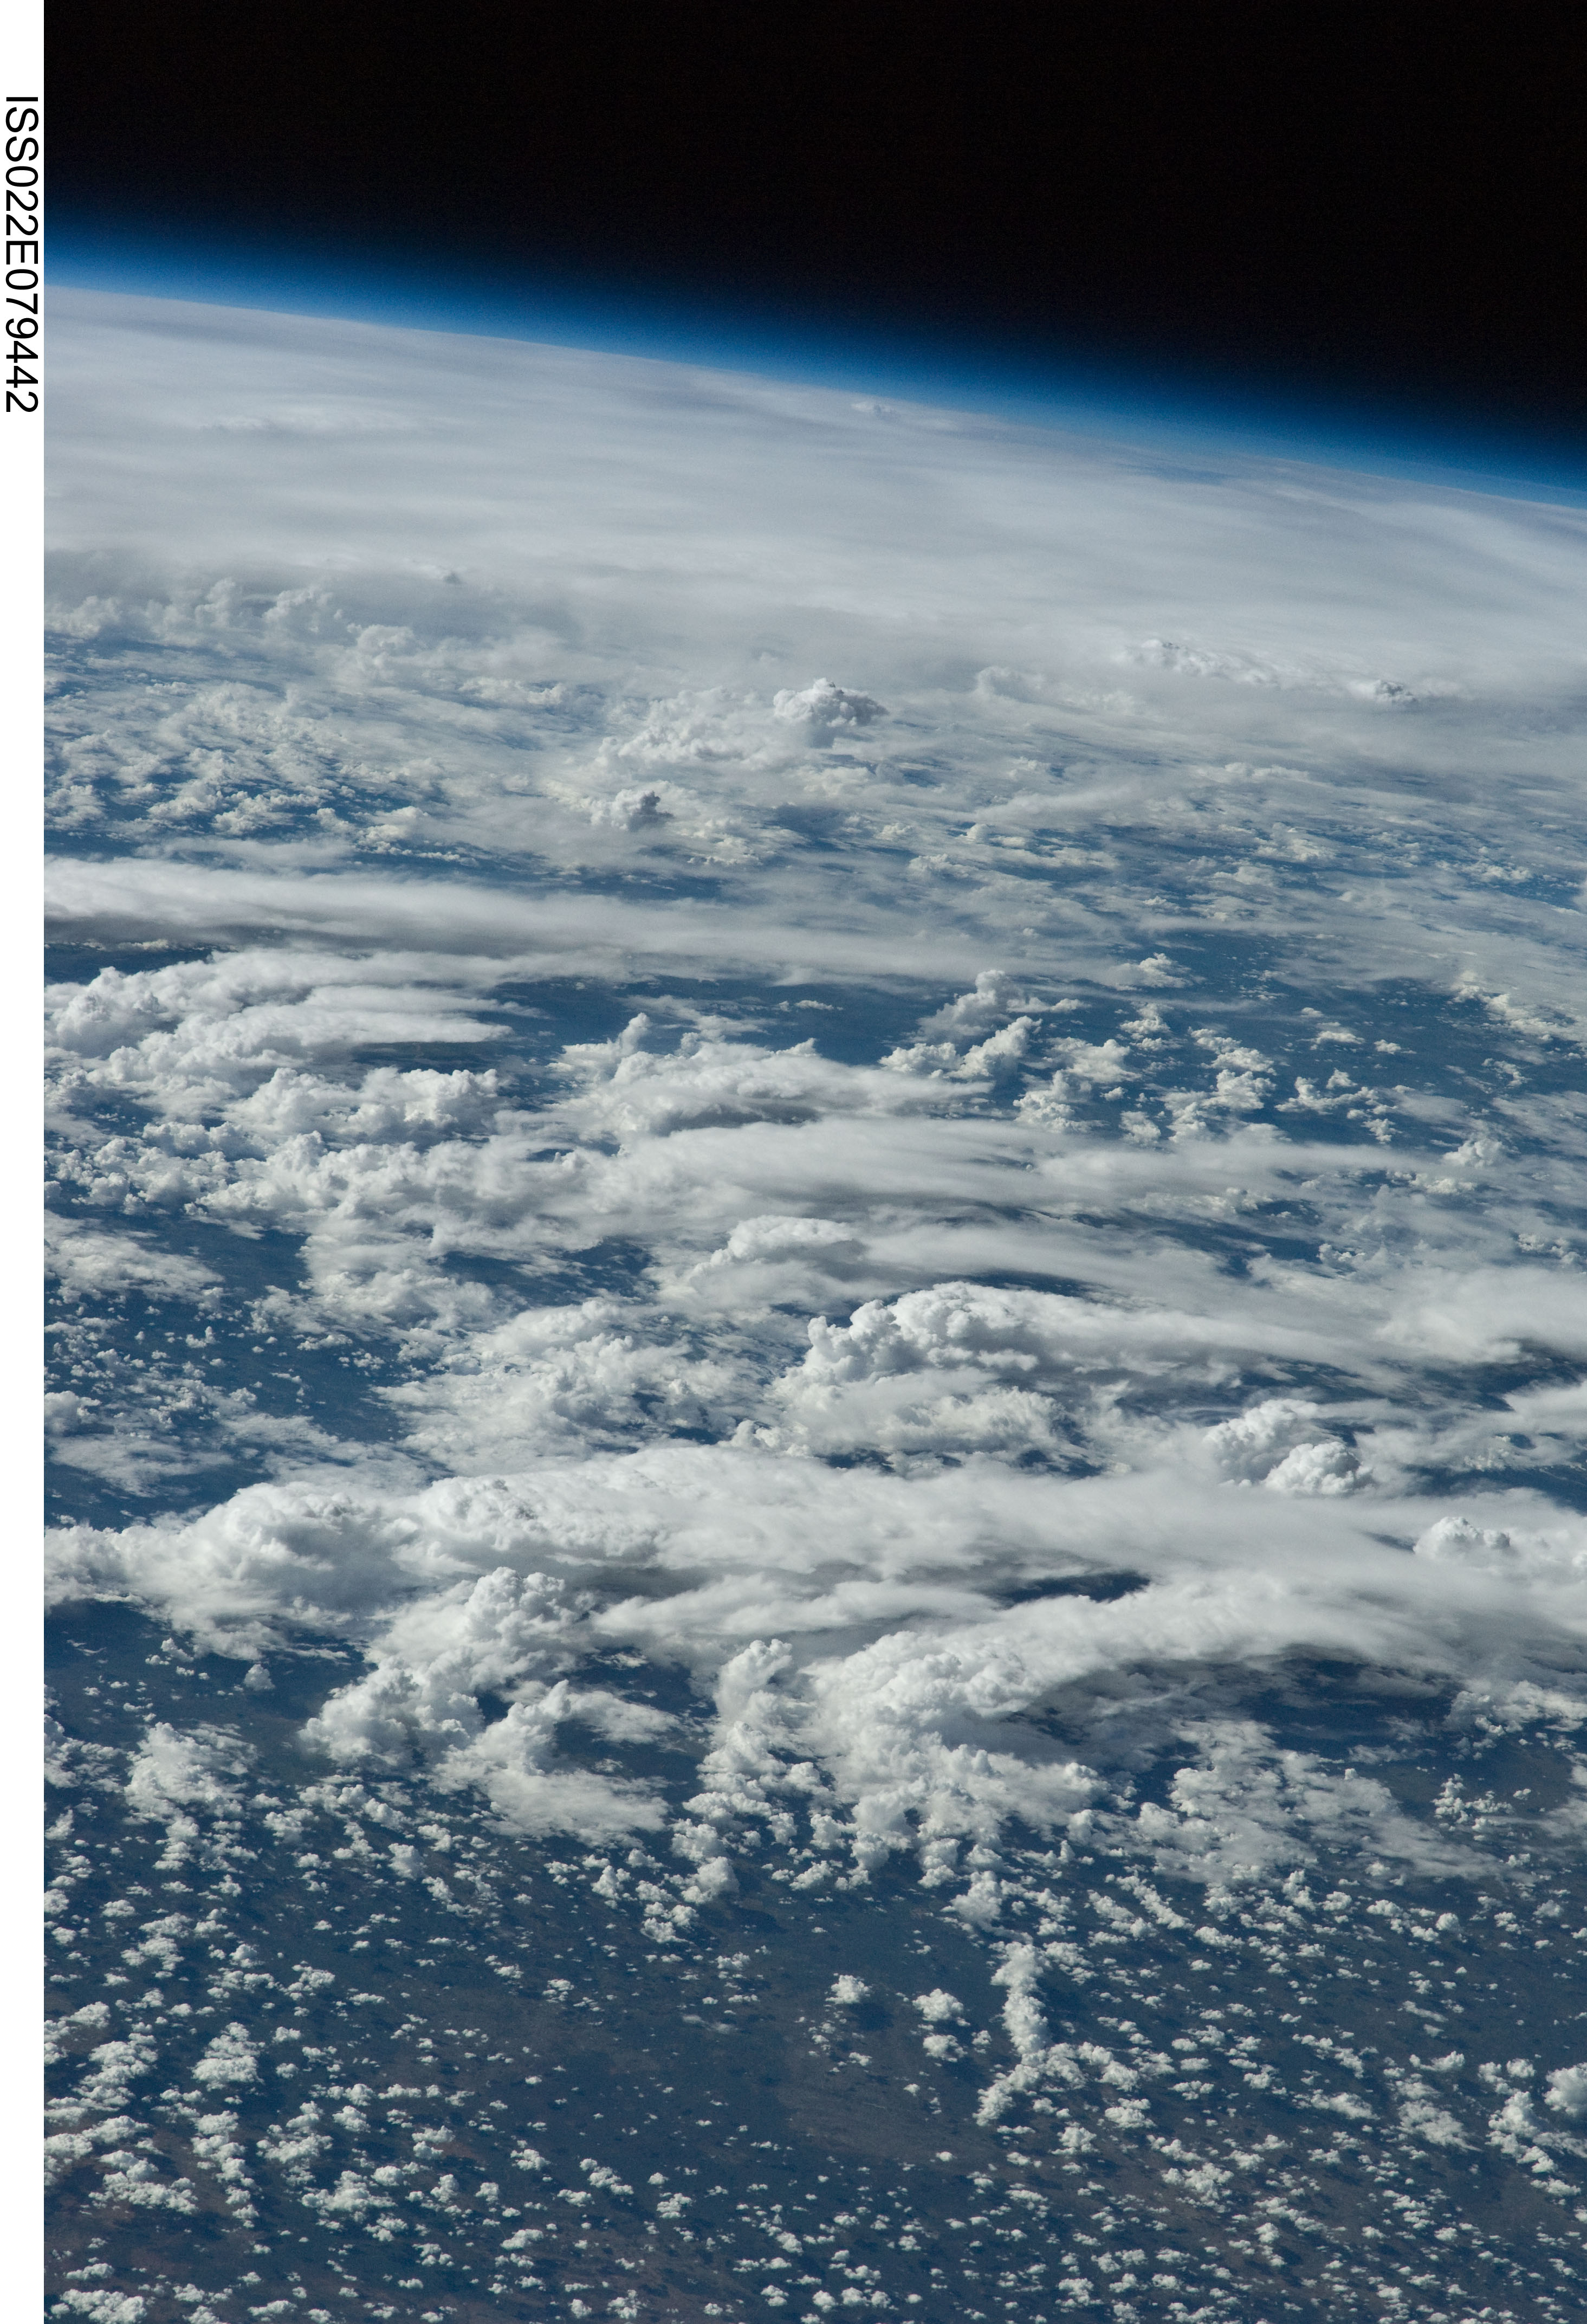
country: AFRICA
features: PAN-THUNDERSTORMS
